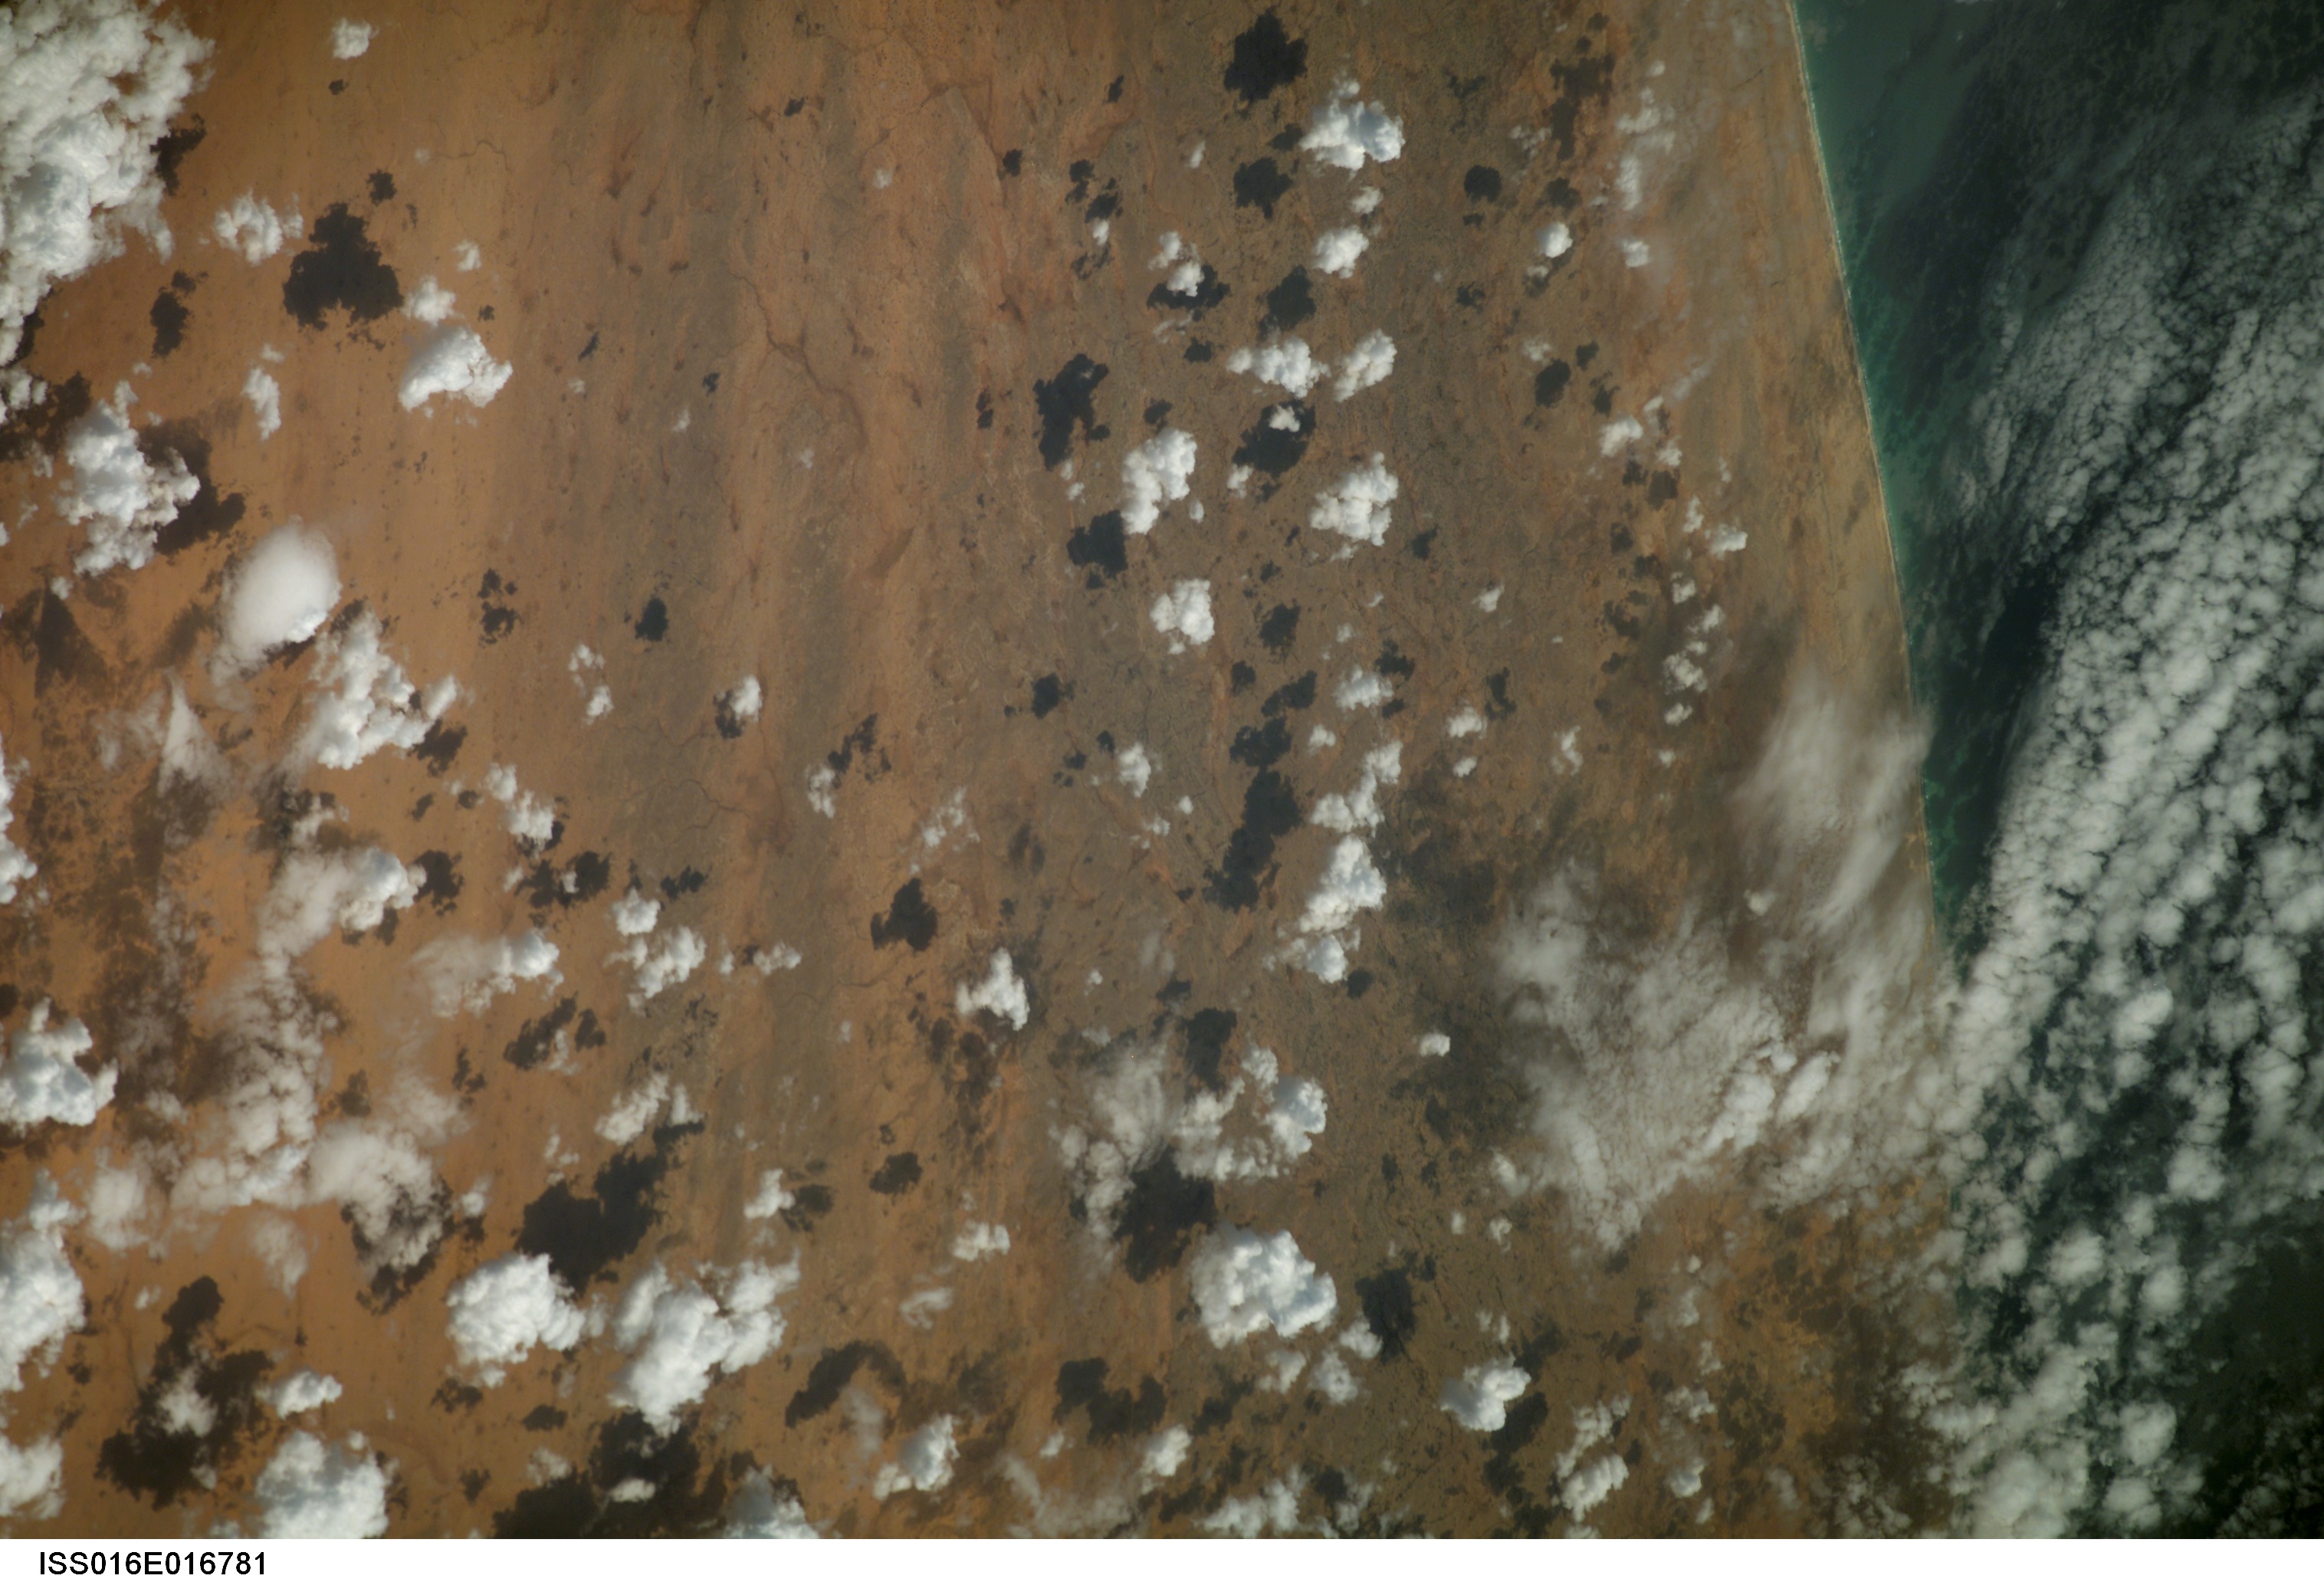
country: SOMALIA
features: COASTAL DUNES, SAVANNA
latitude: 7.6
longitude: 49.6
